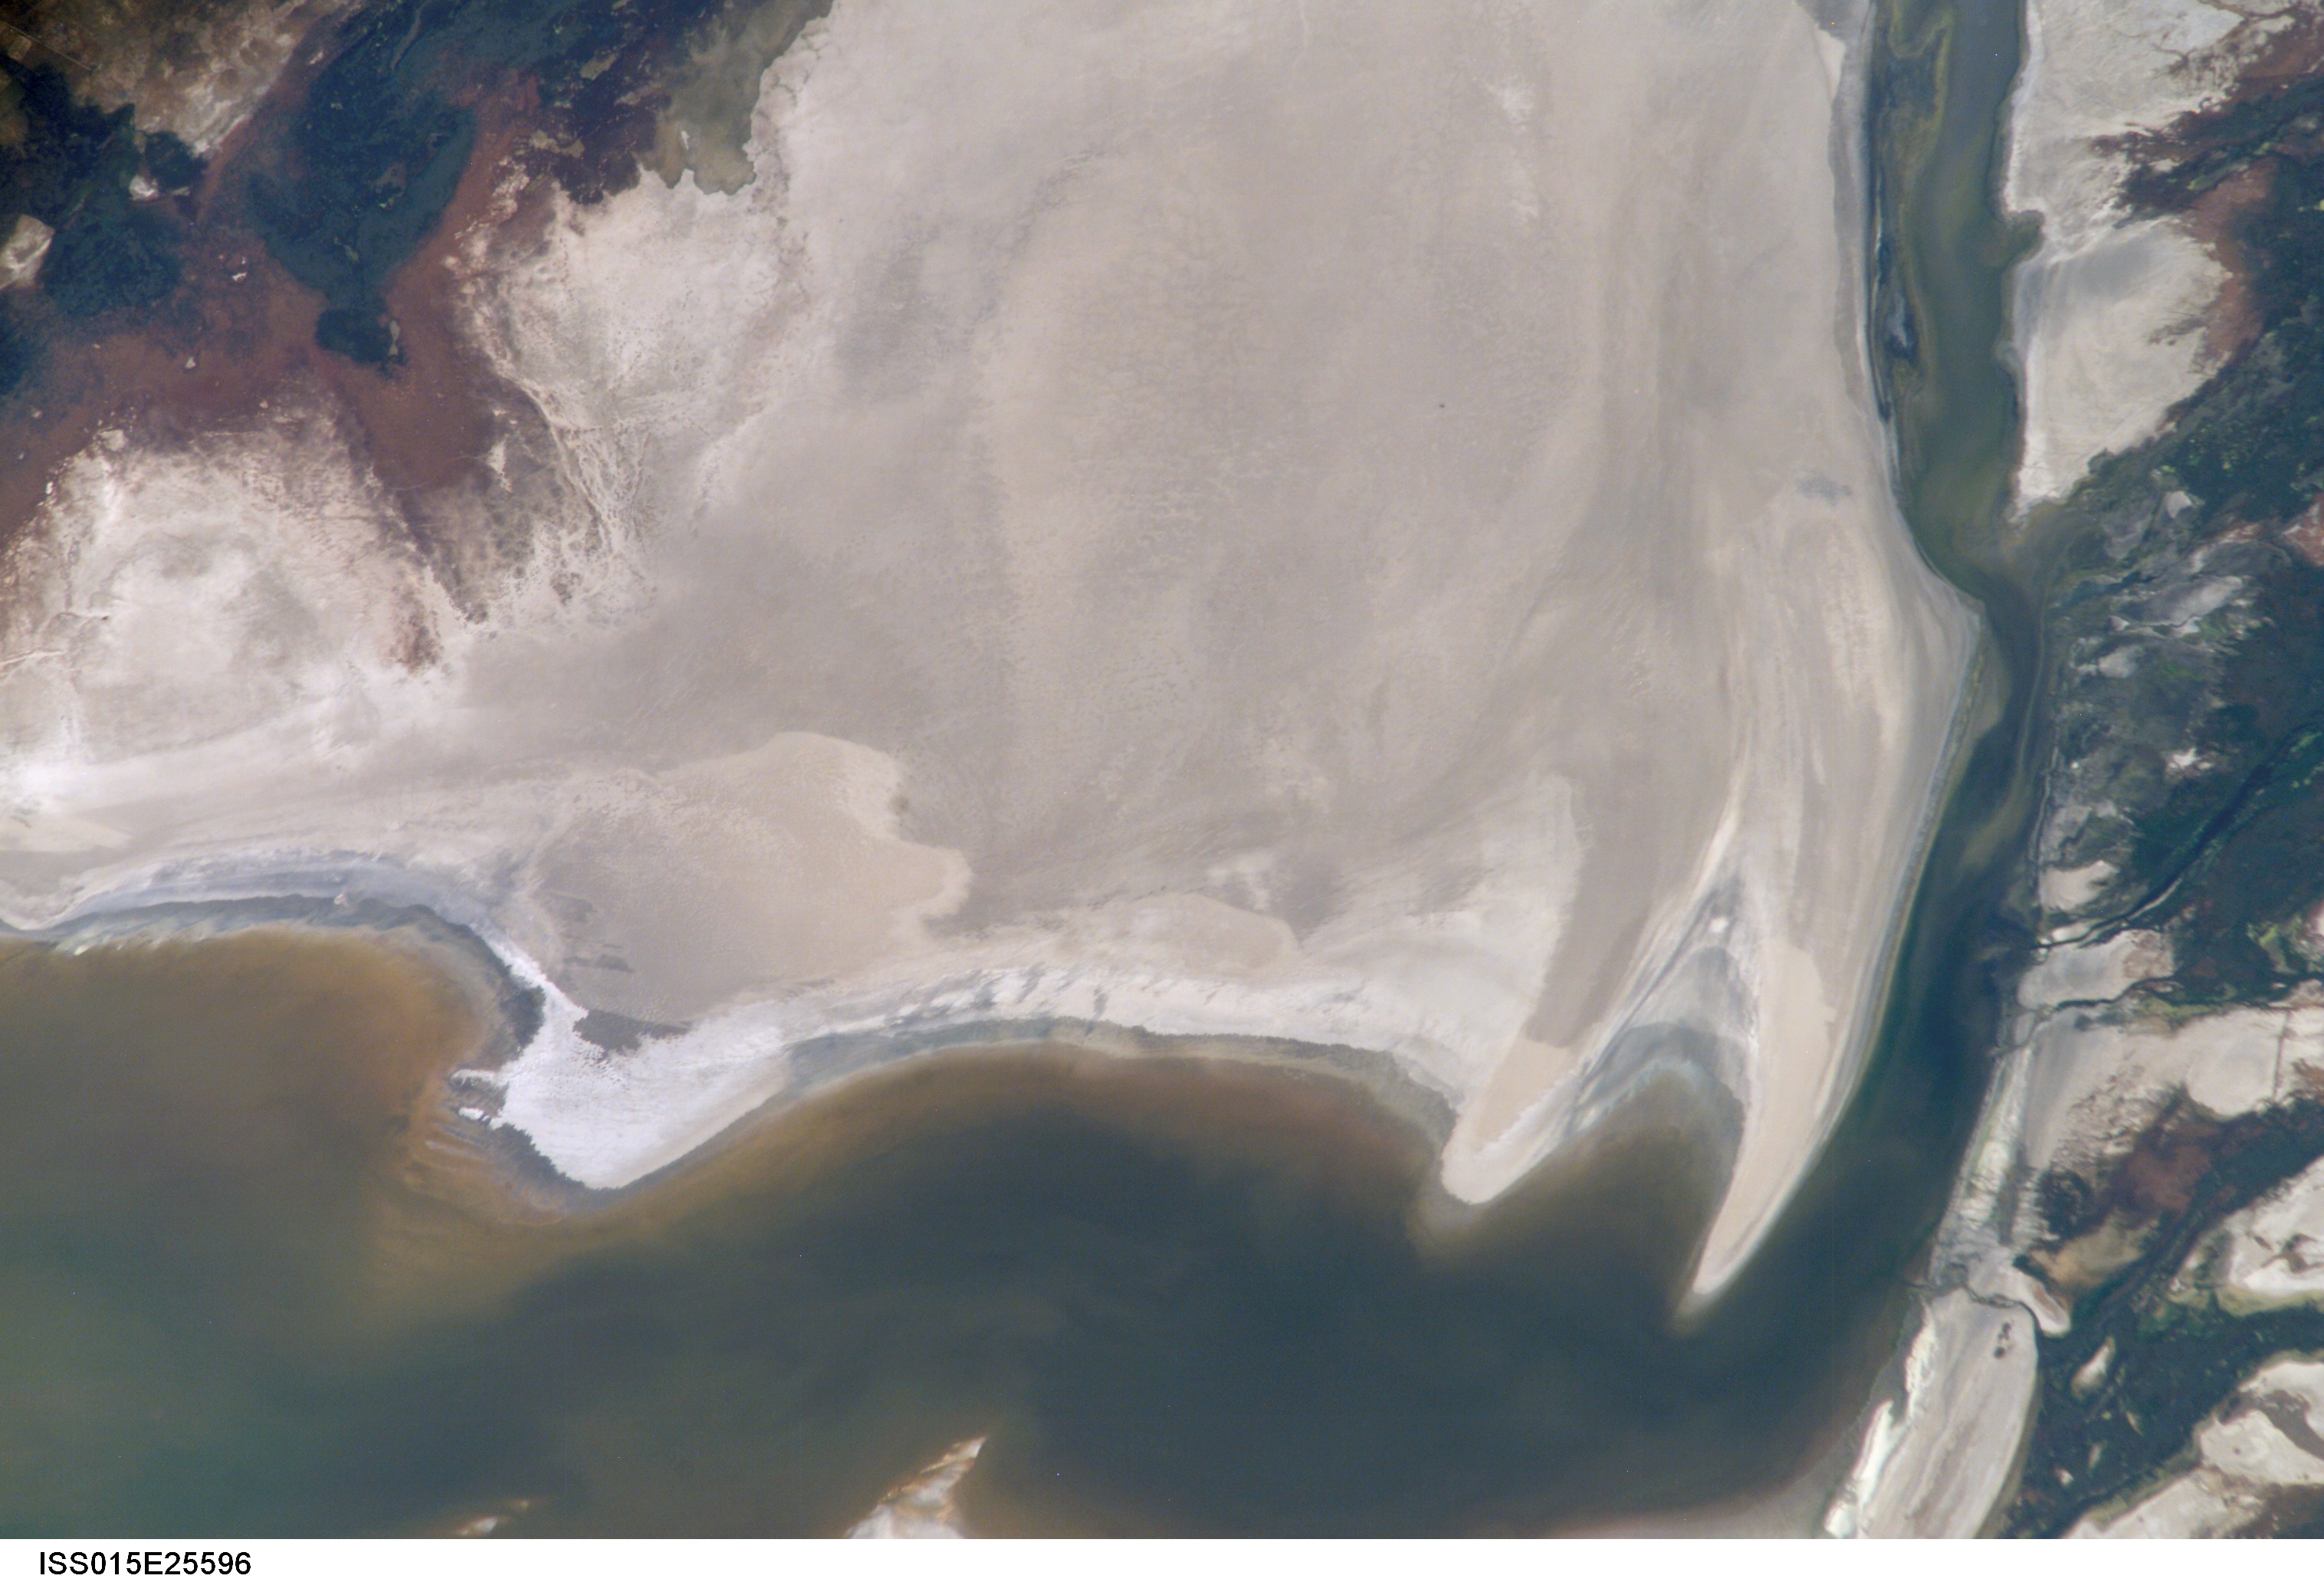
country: USA-UTAH
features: GREAT SALT LAKE, FARMINGTON B.
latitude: 40.9
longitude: -112.0
